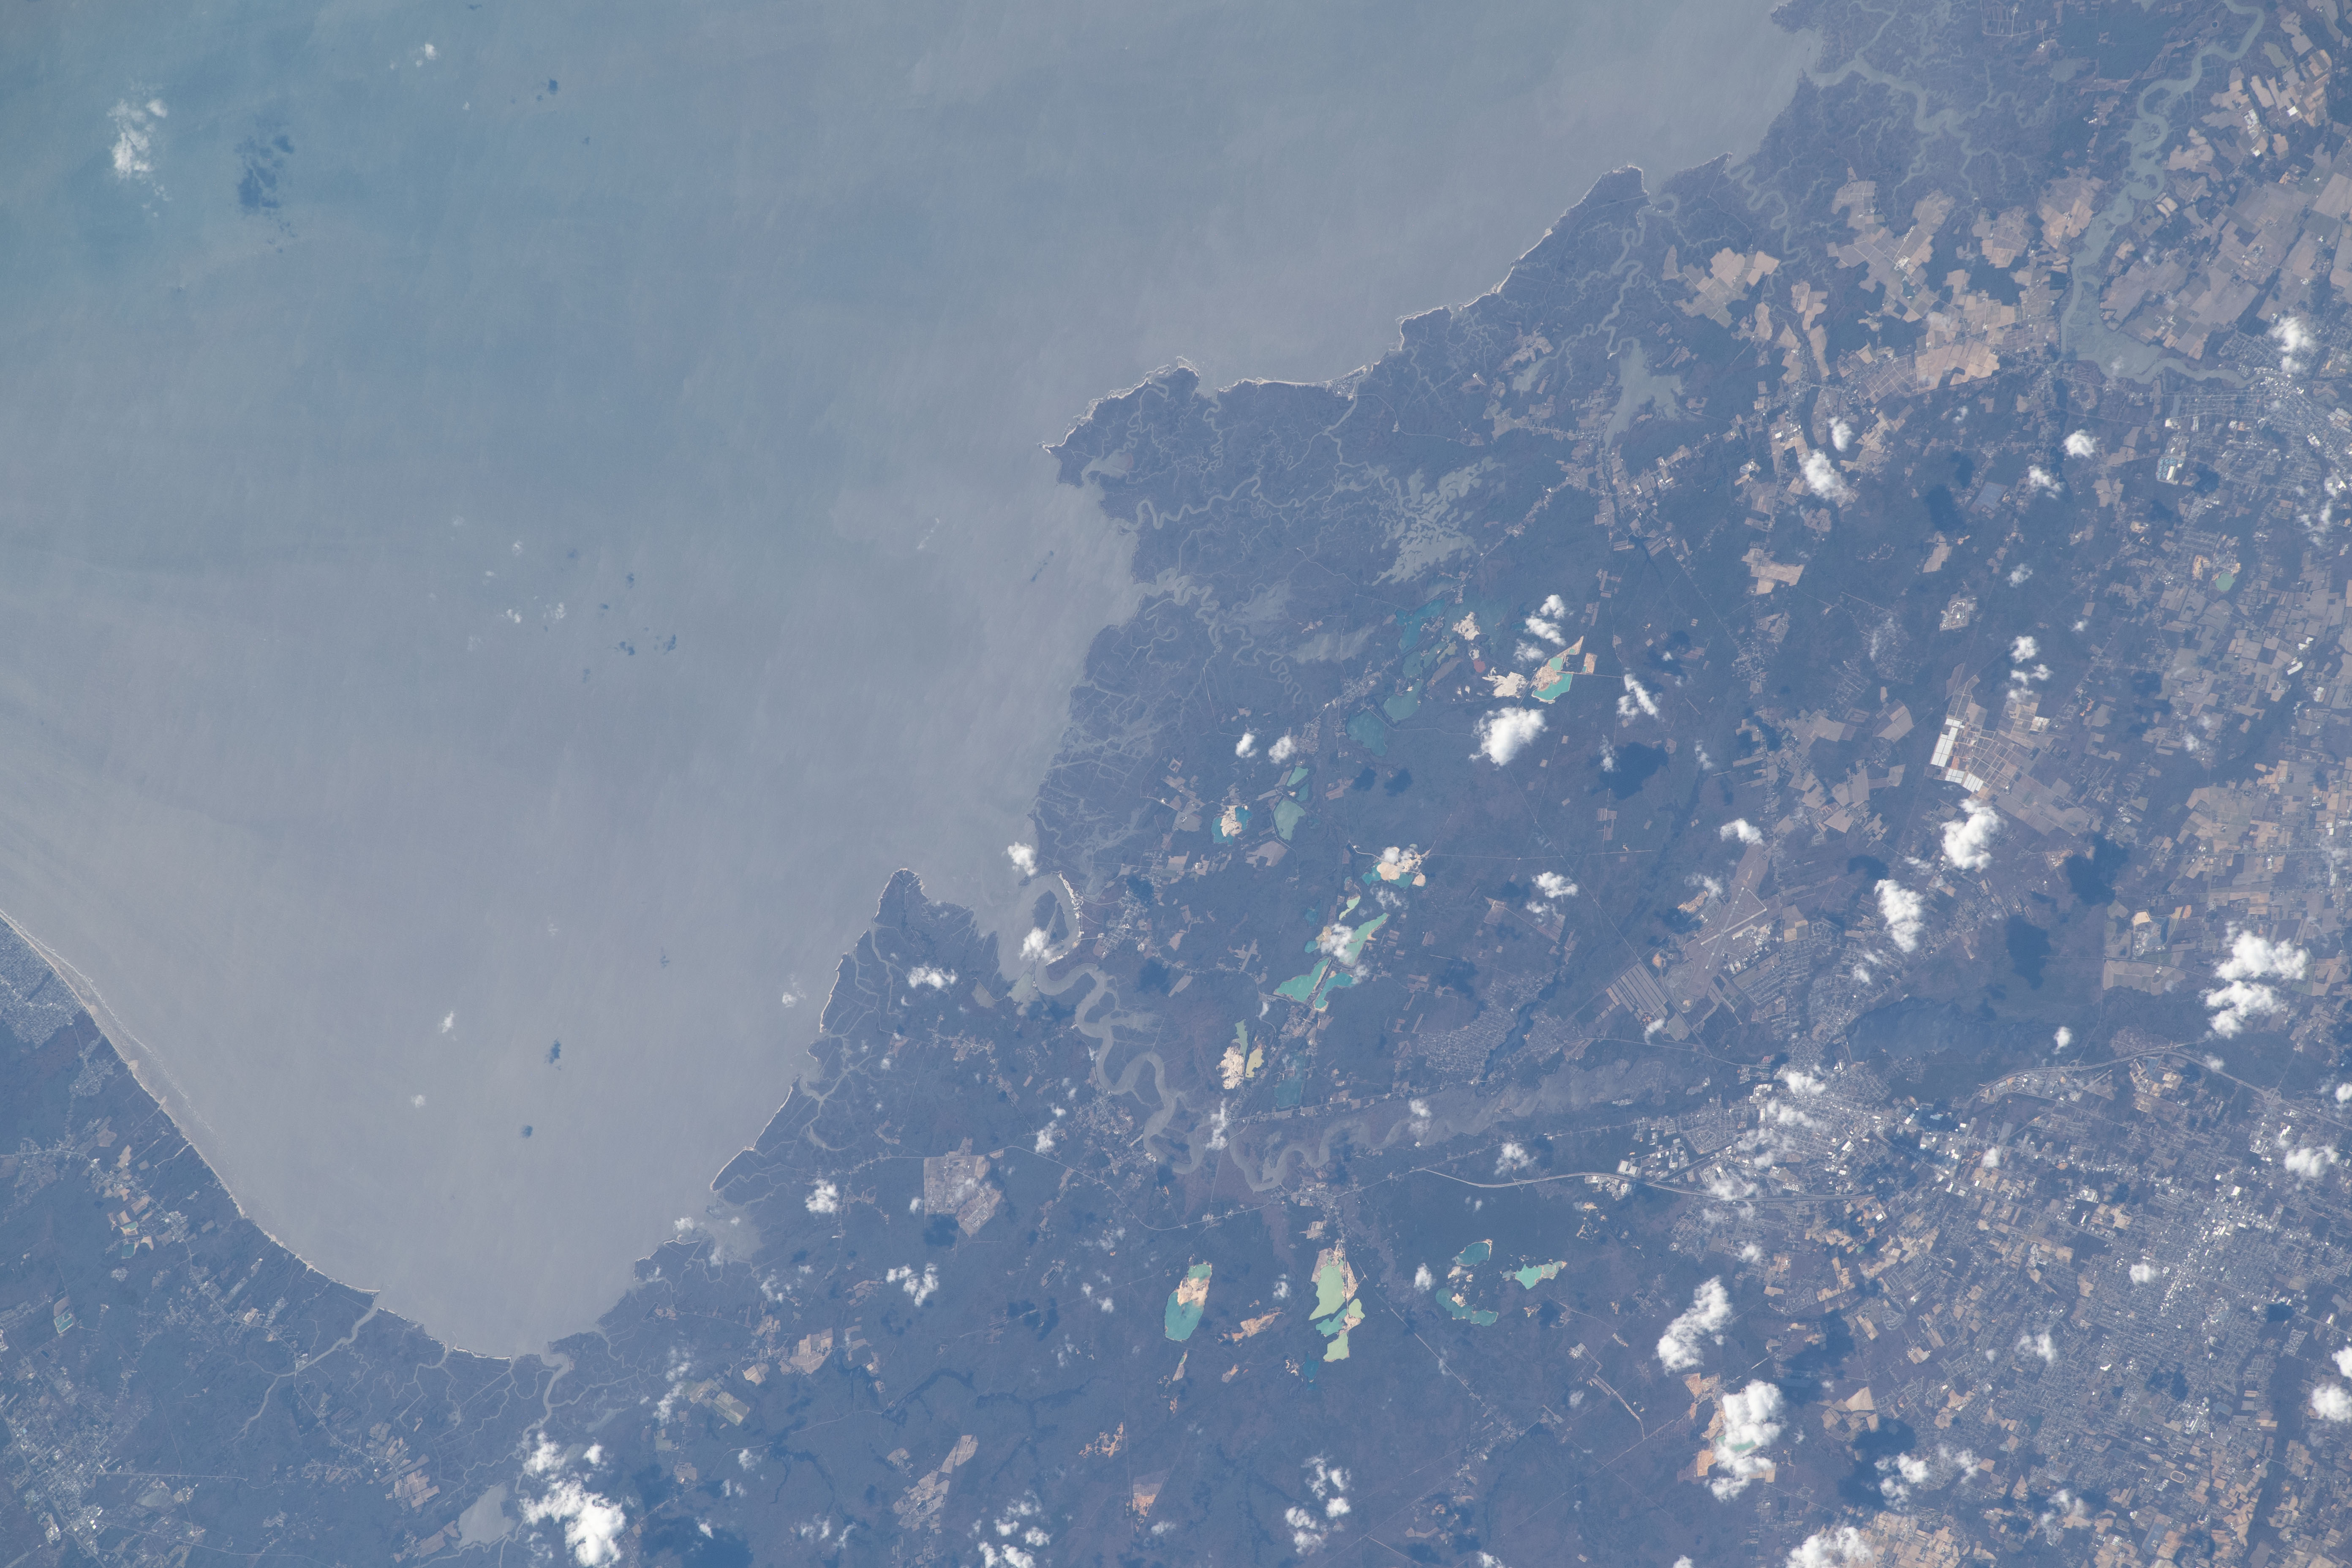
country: USA-NEW JERSEY
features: CAPE MAY, DELAWARE BAY, MANUMUSKIN RIVER
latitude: 39.2
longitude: -75.1
